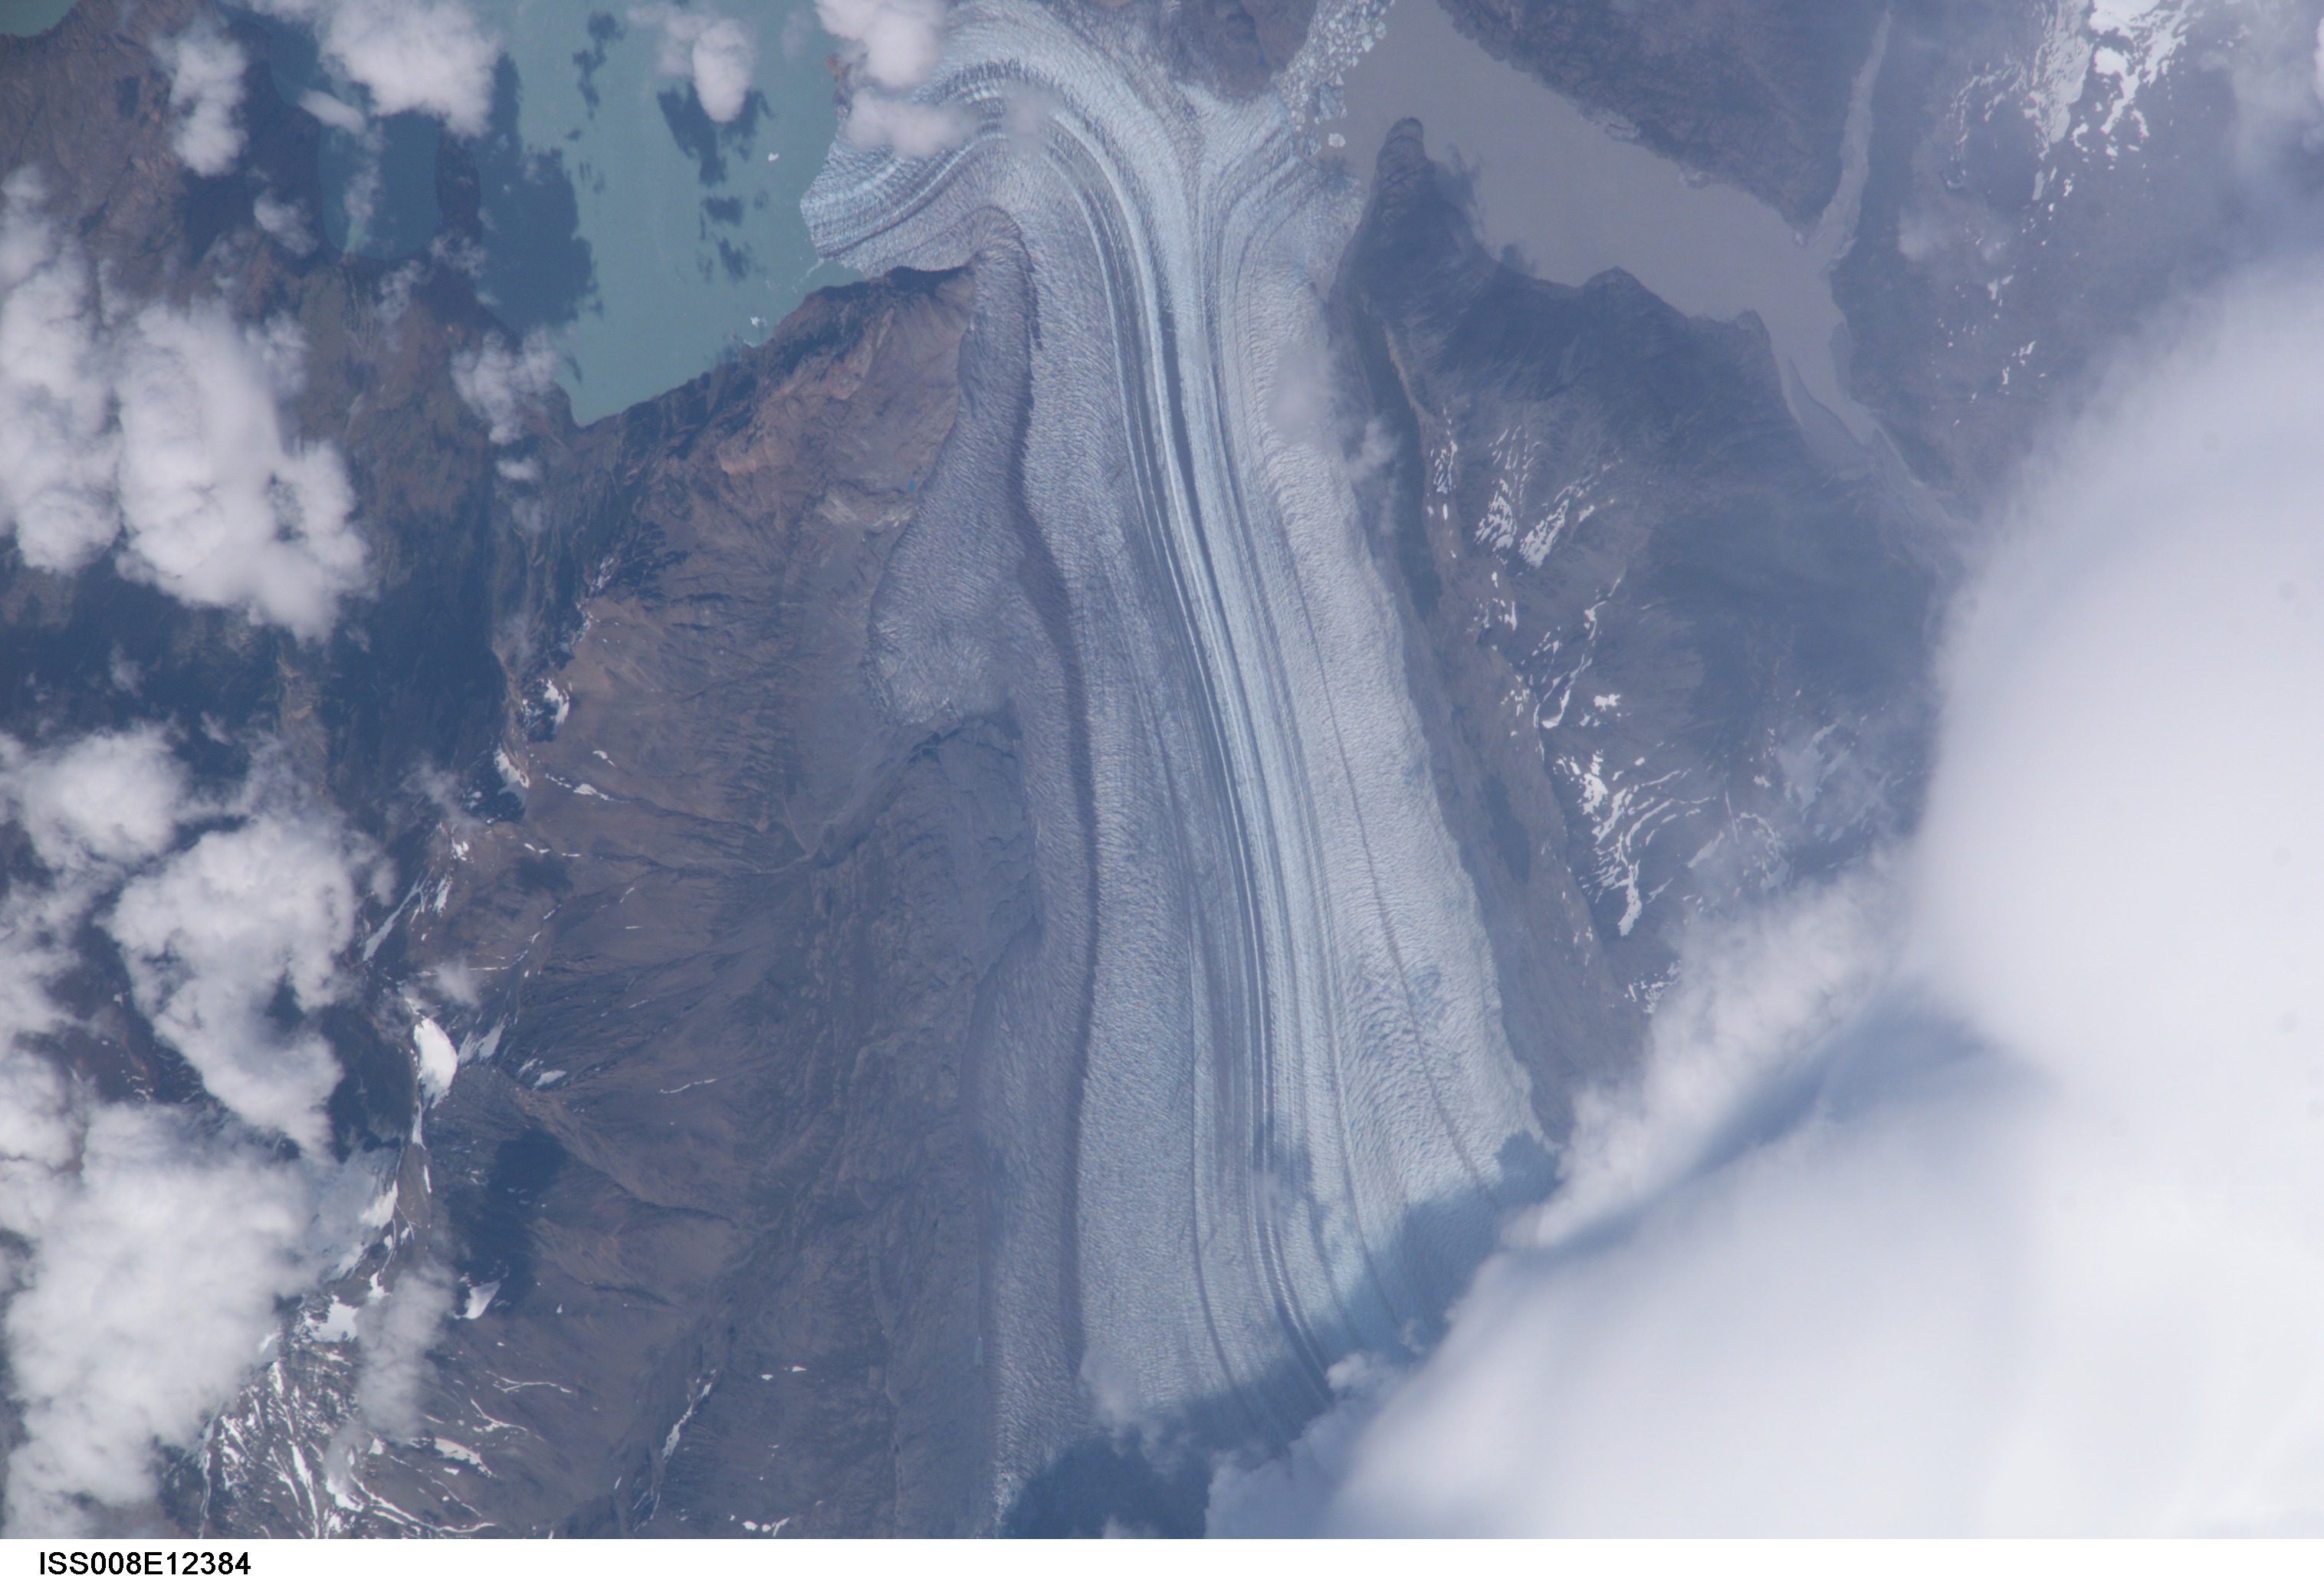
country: ARGENTINA
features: VIEDMA GLACIER, LAKES, SNOW
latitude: -49.5
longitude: -73.0
